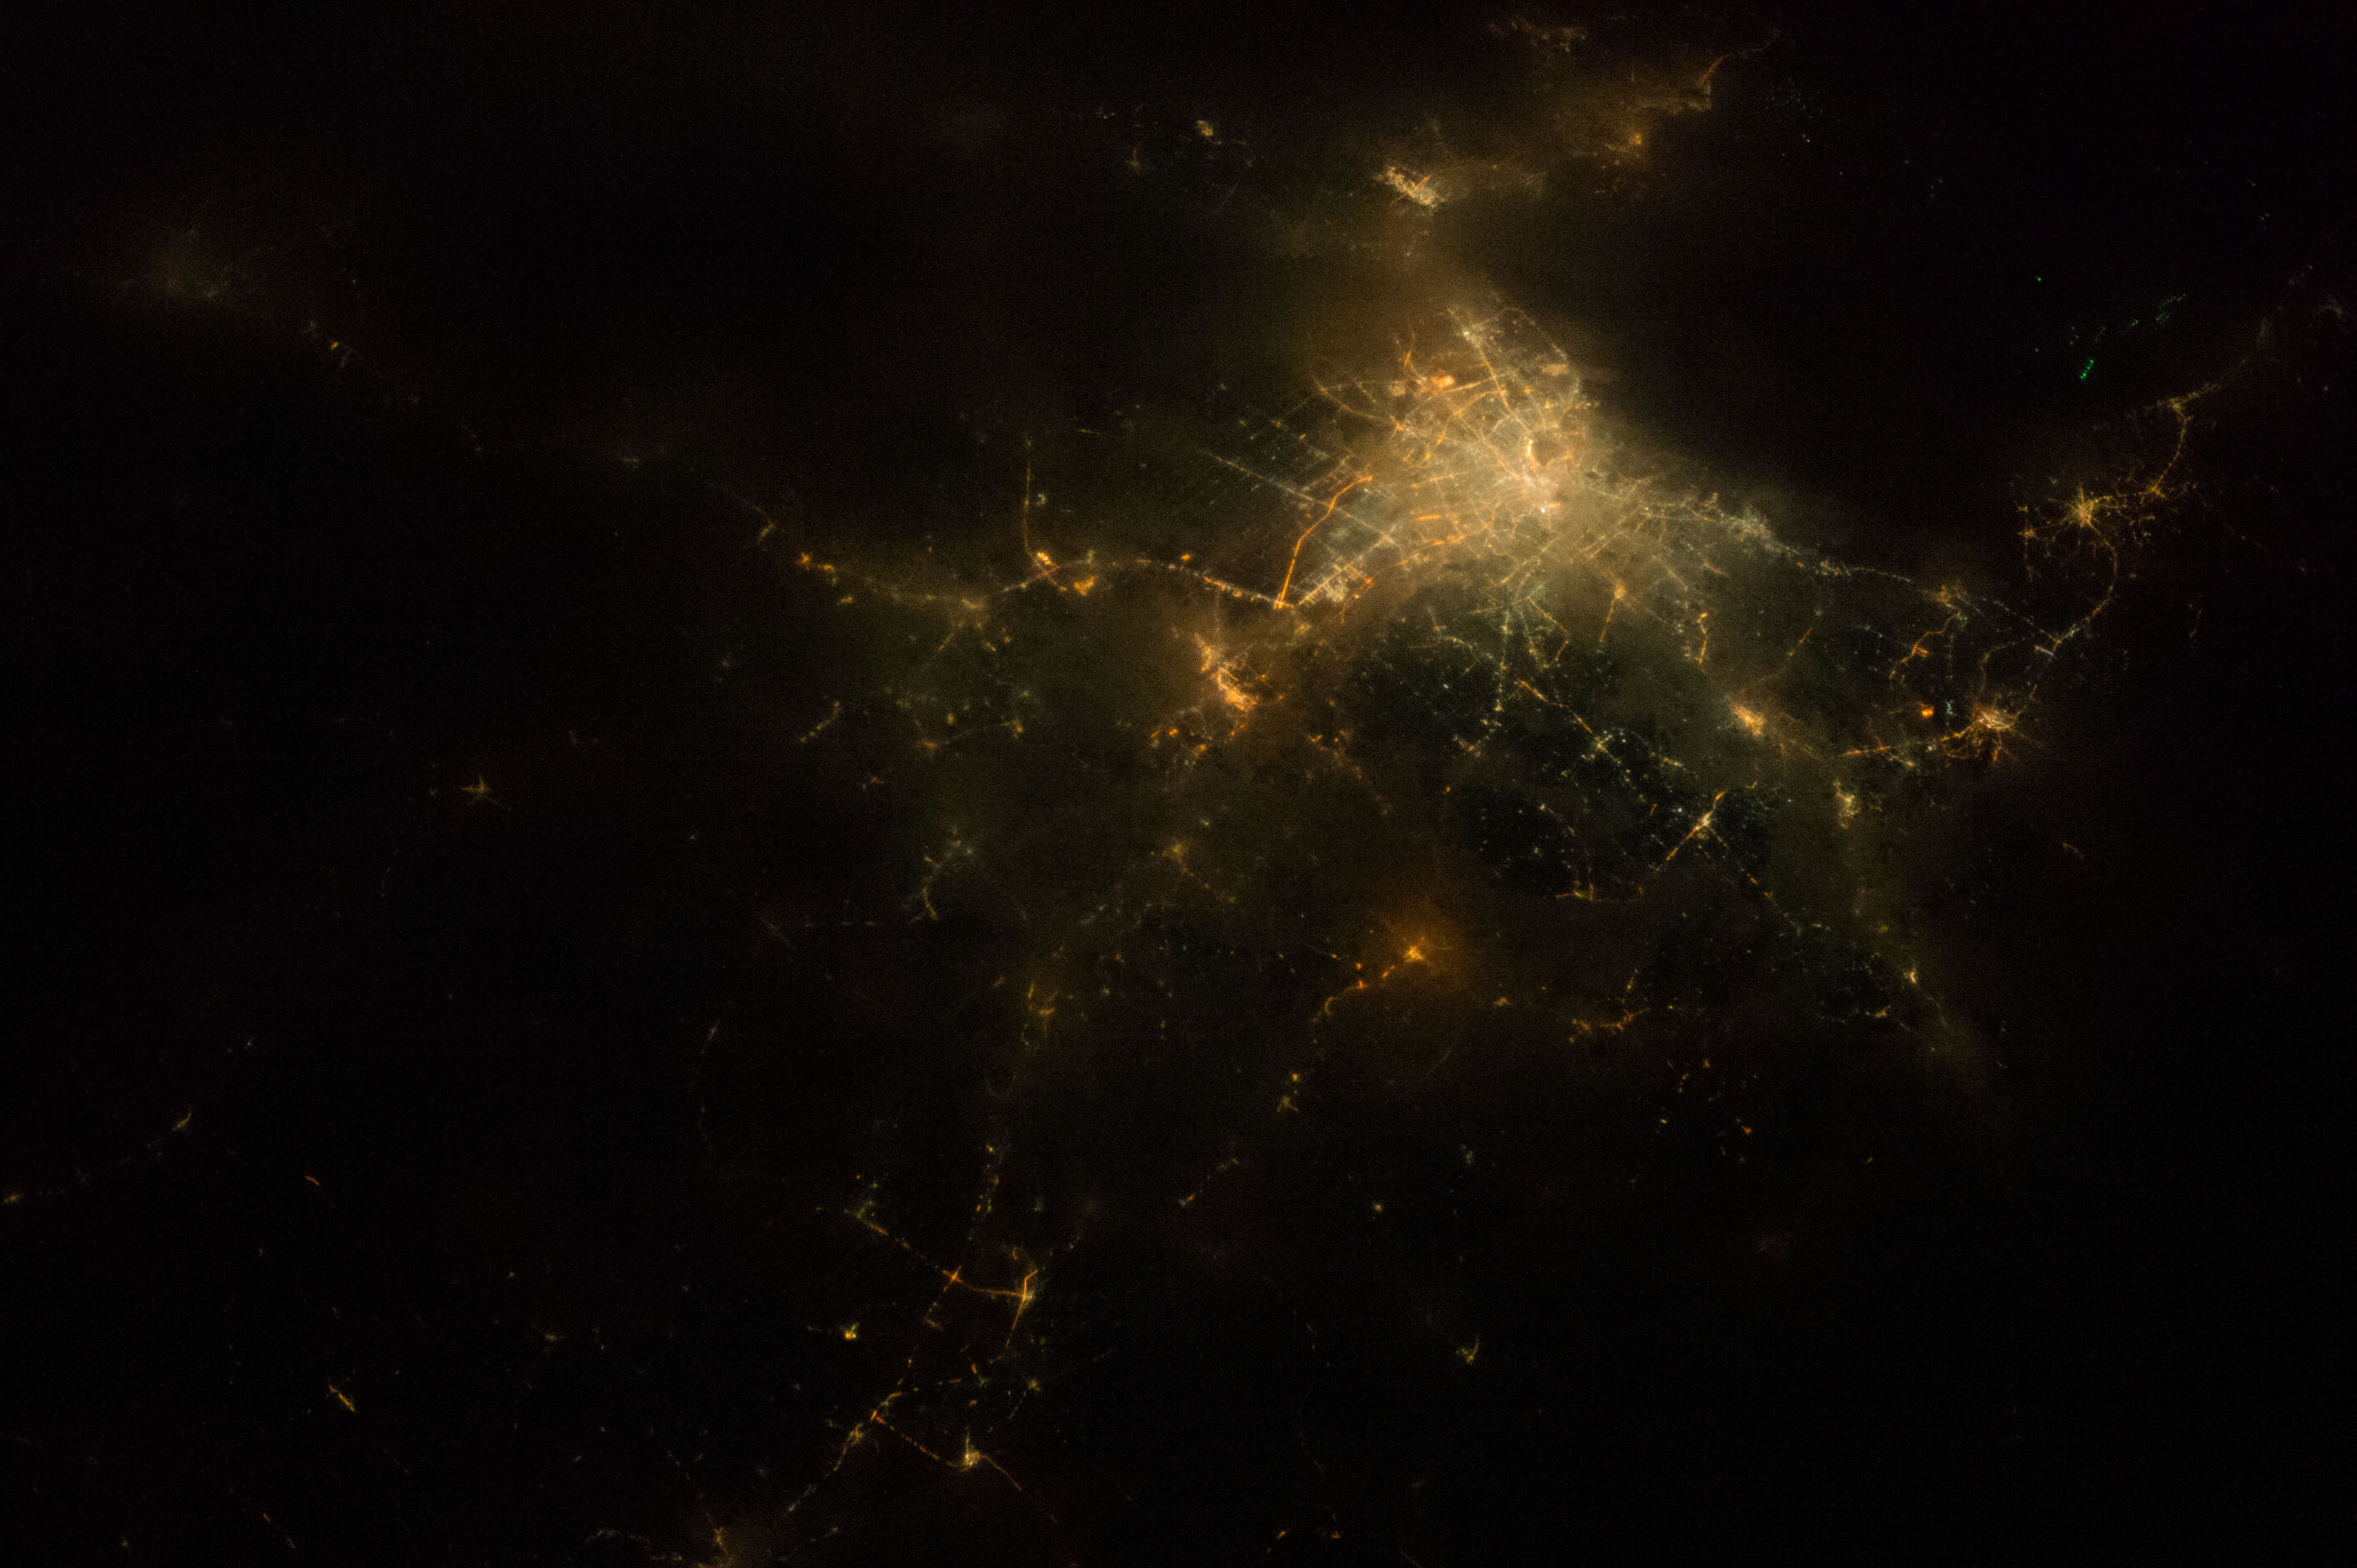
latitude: 13.7
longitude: 100.6
